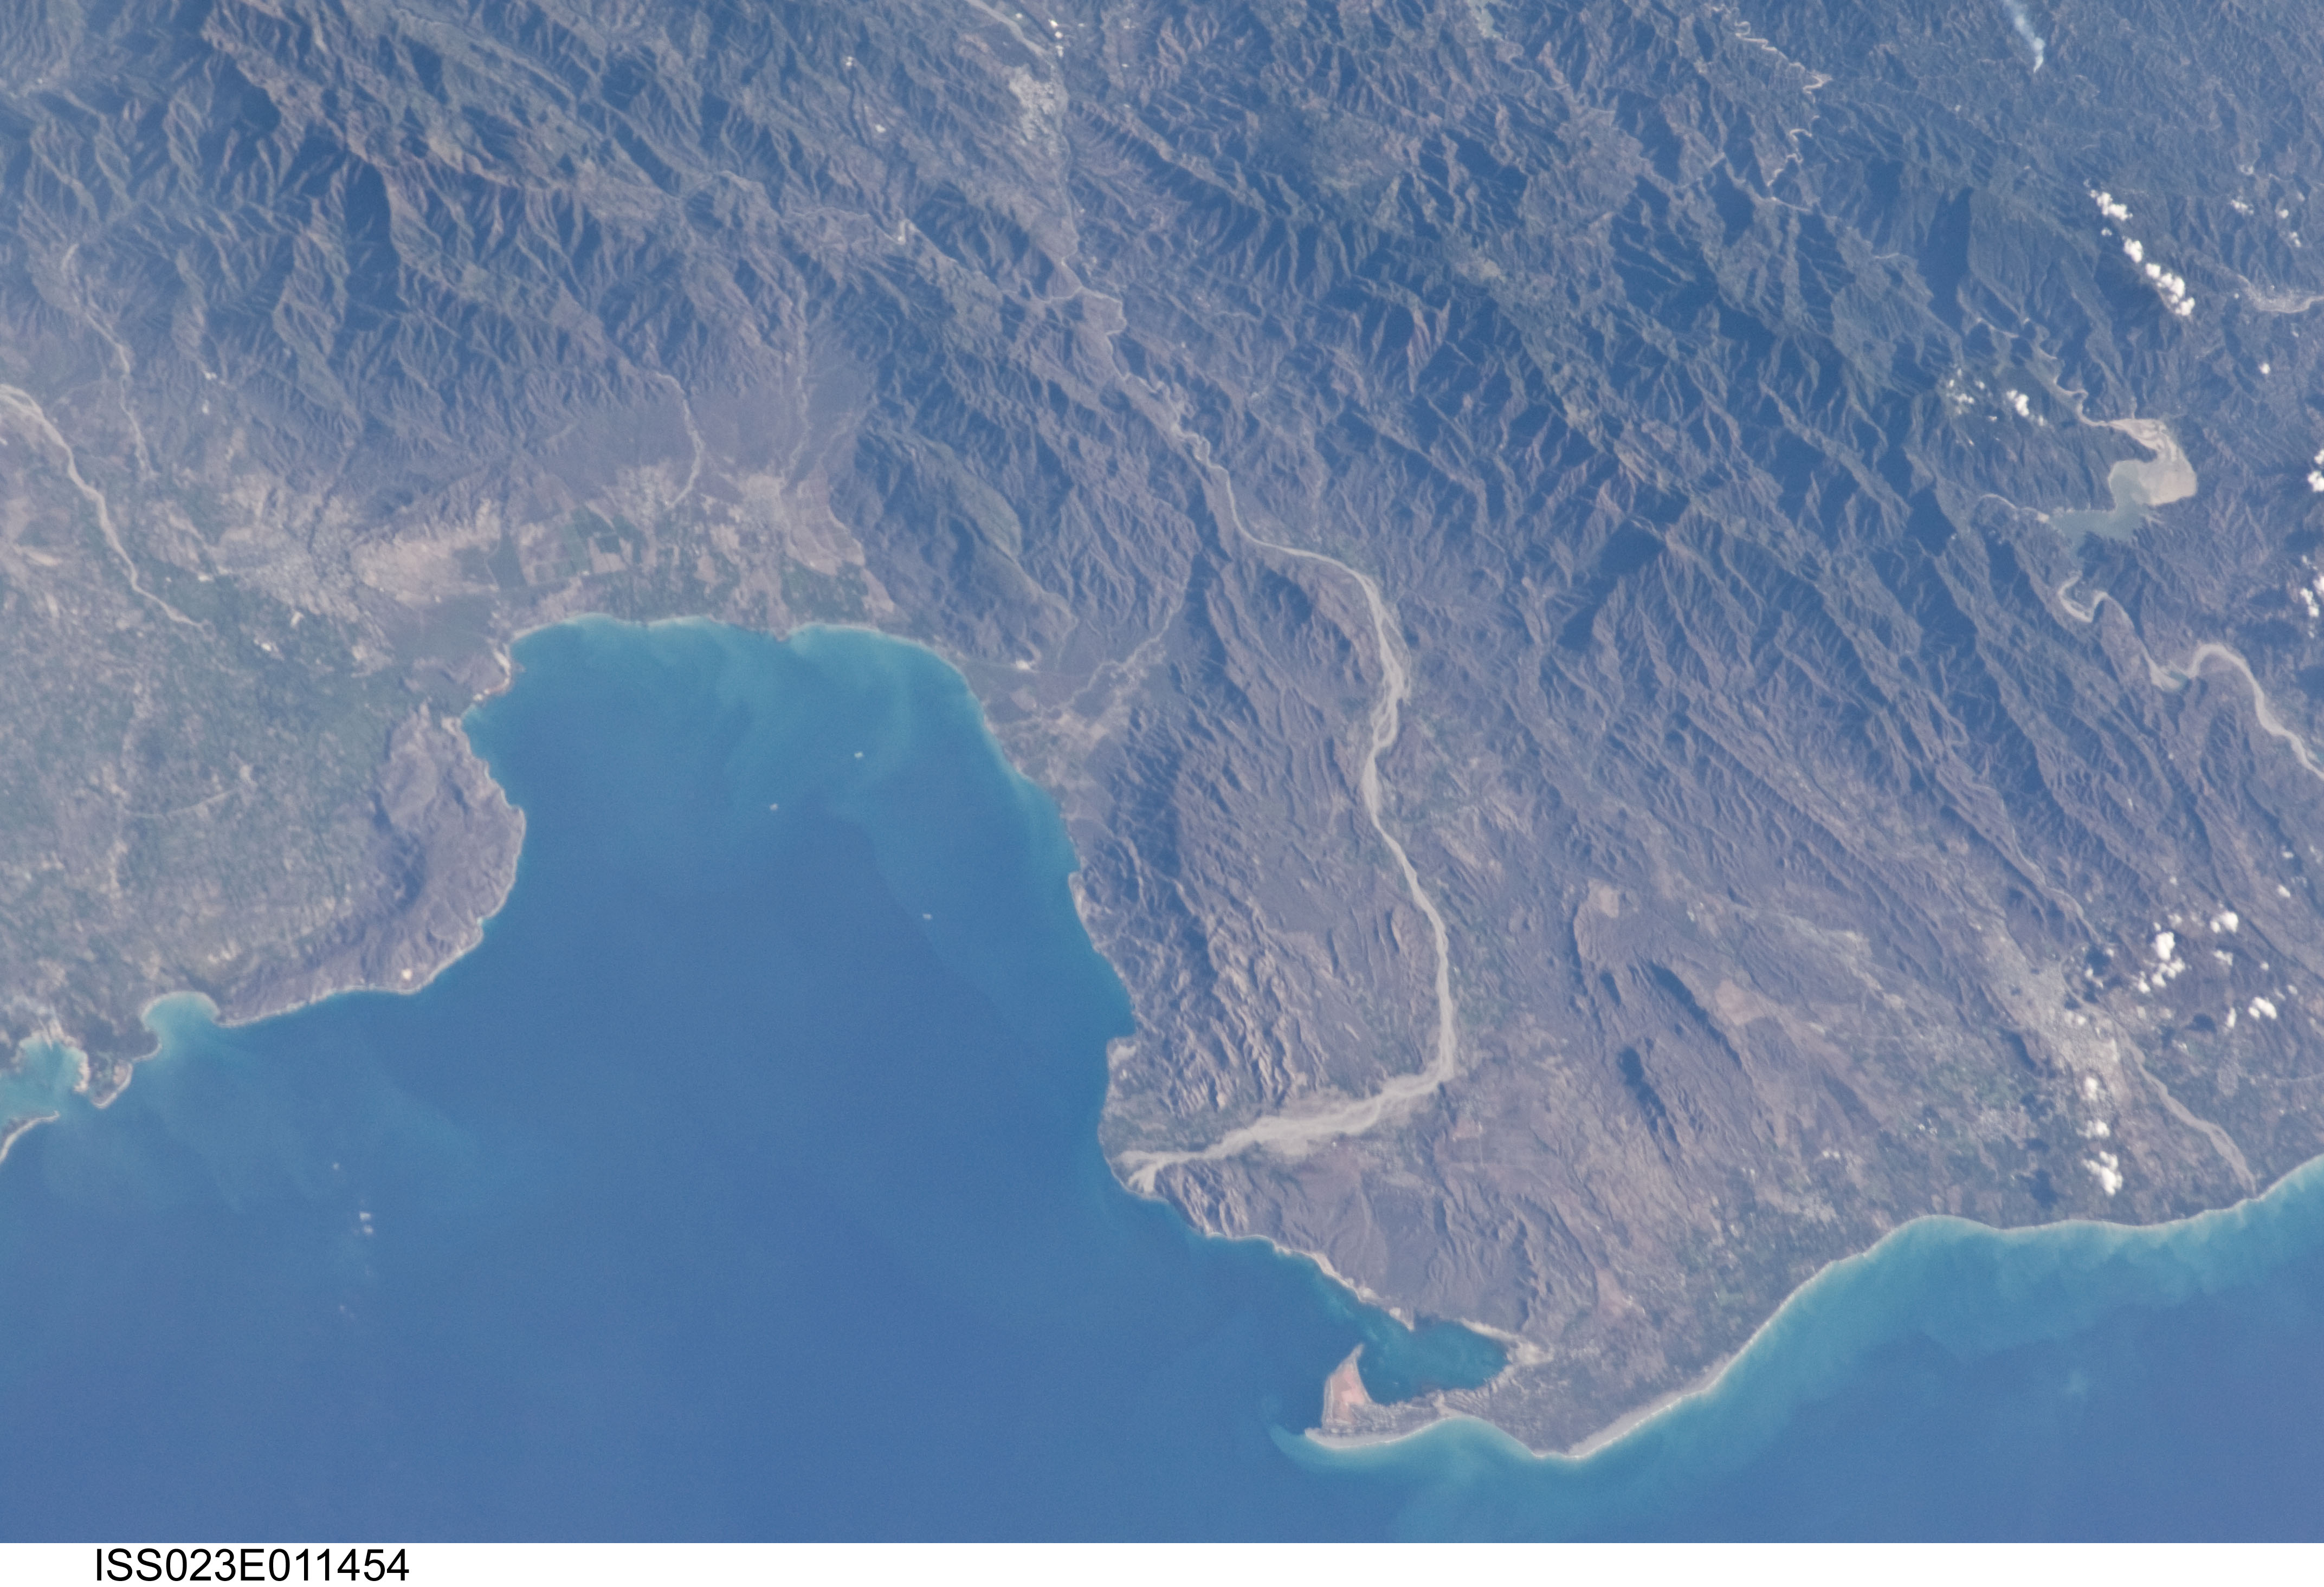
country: DOMINICAN REPUBLIC
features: OCCA BAY, PT. SALINA, COASTLINE, MTS.
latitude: 18.4
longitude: -70.6
